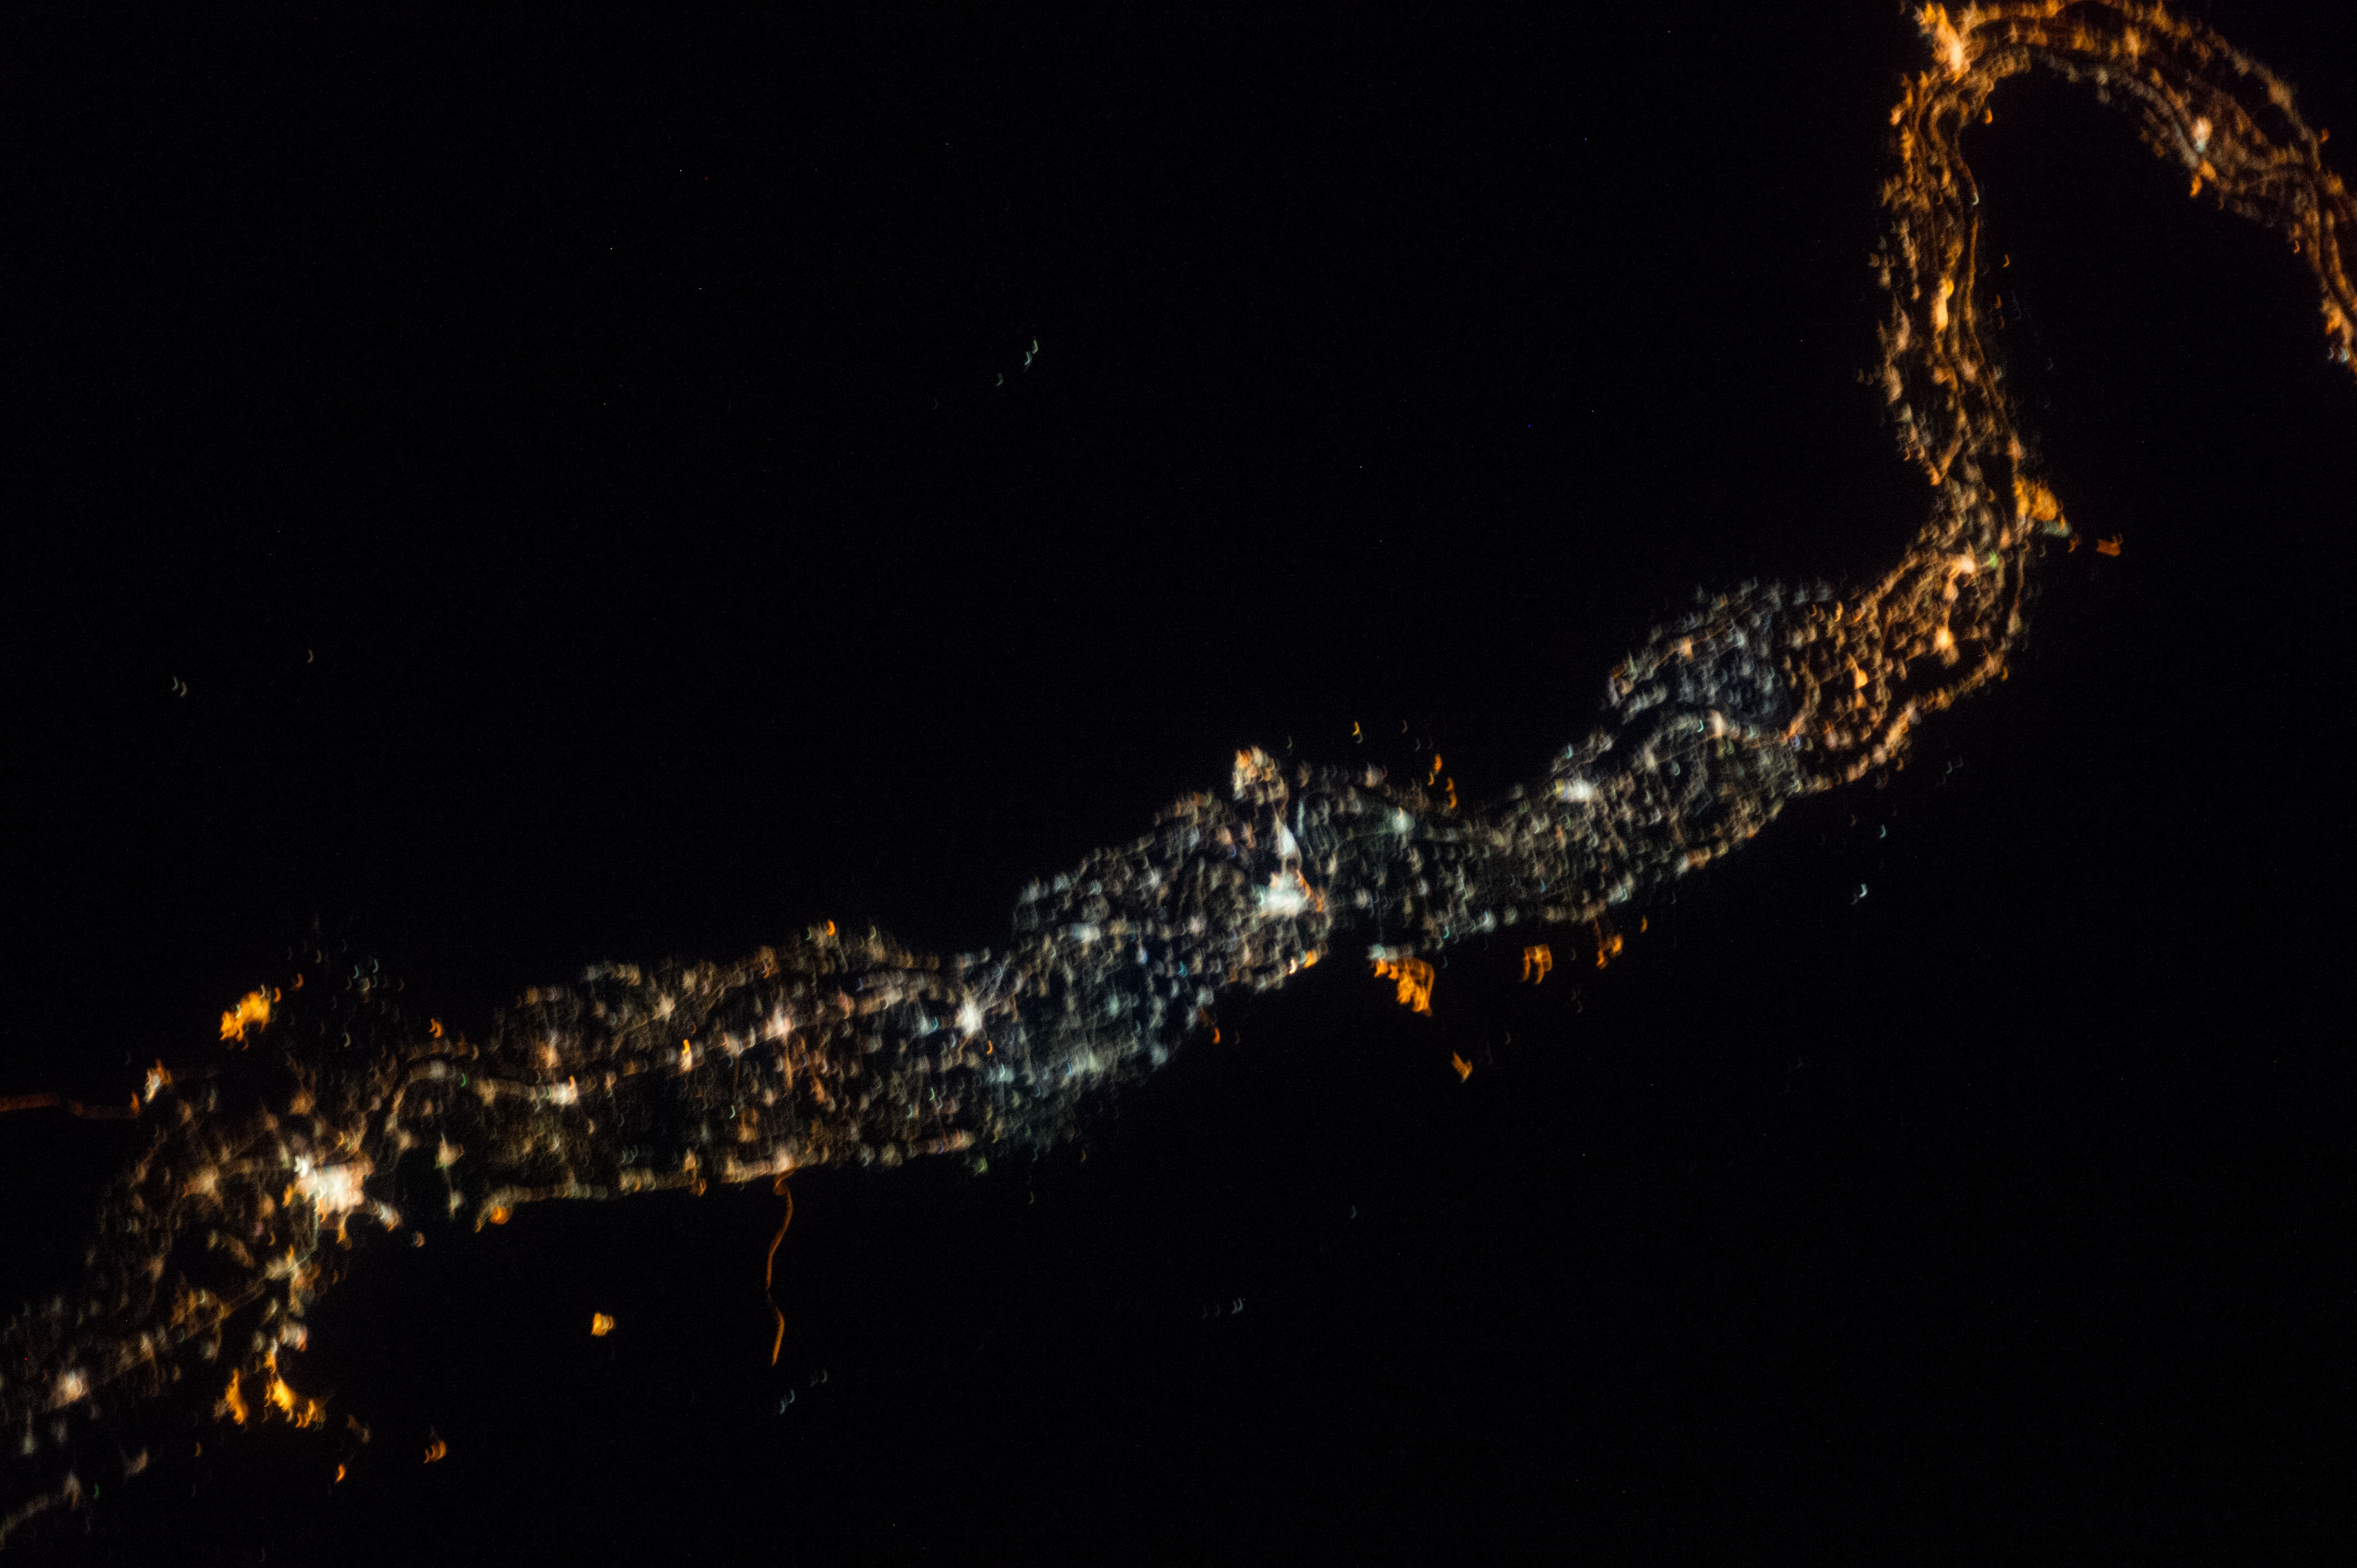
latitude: 26.2
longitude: 32.7
